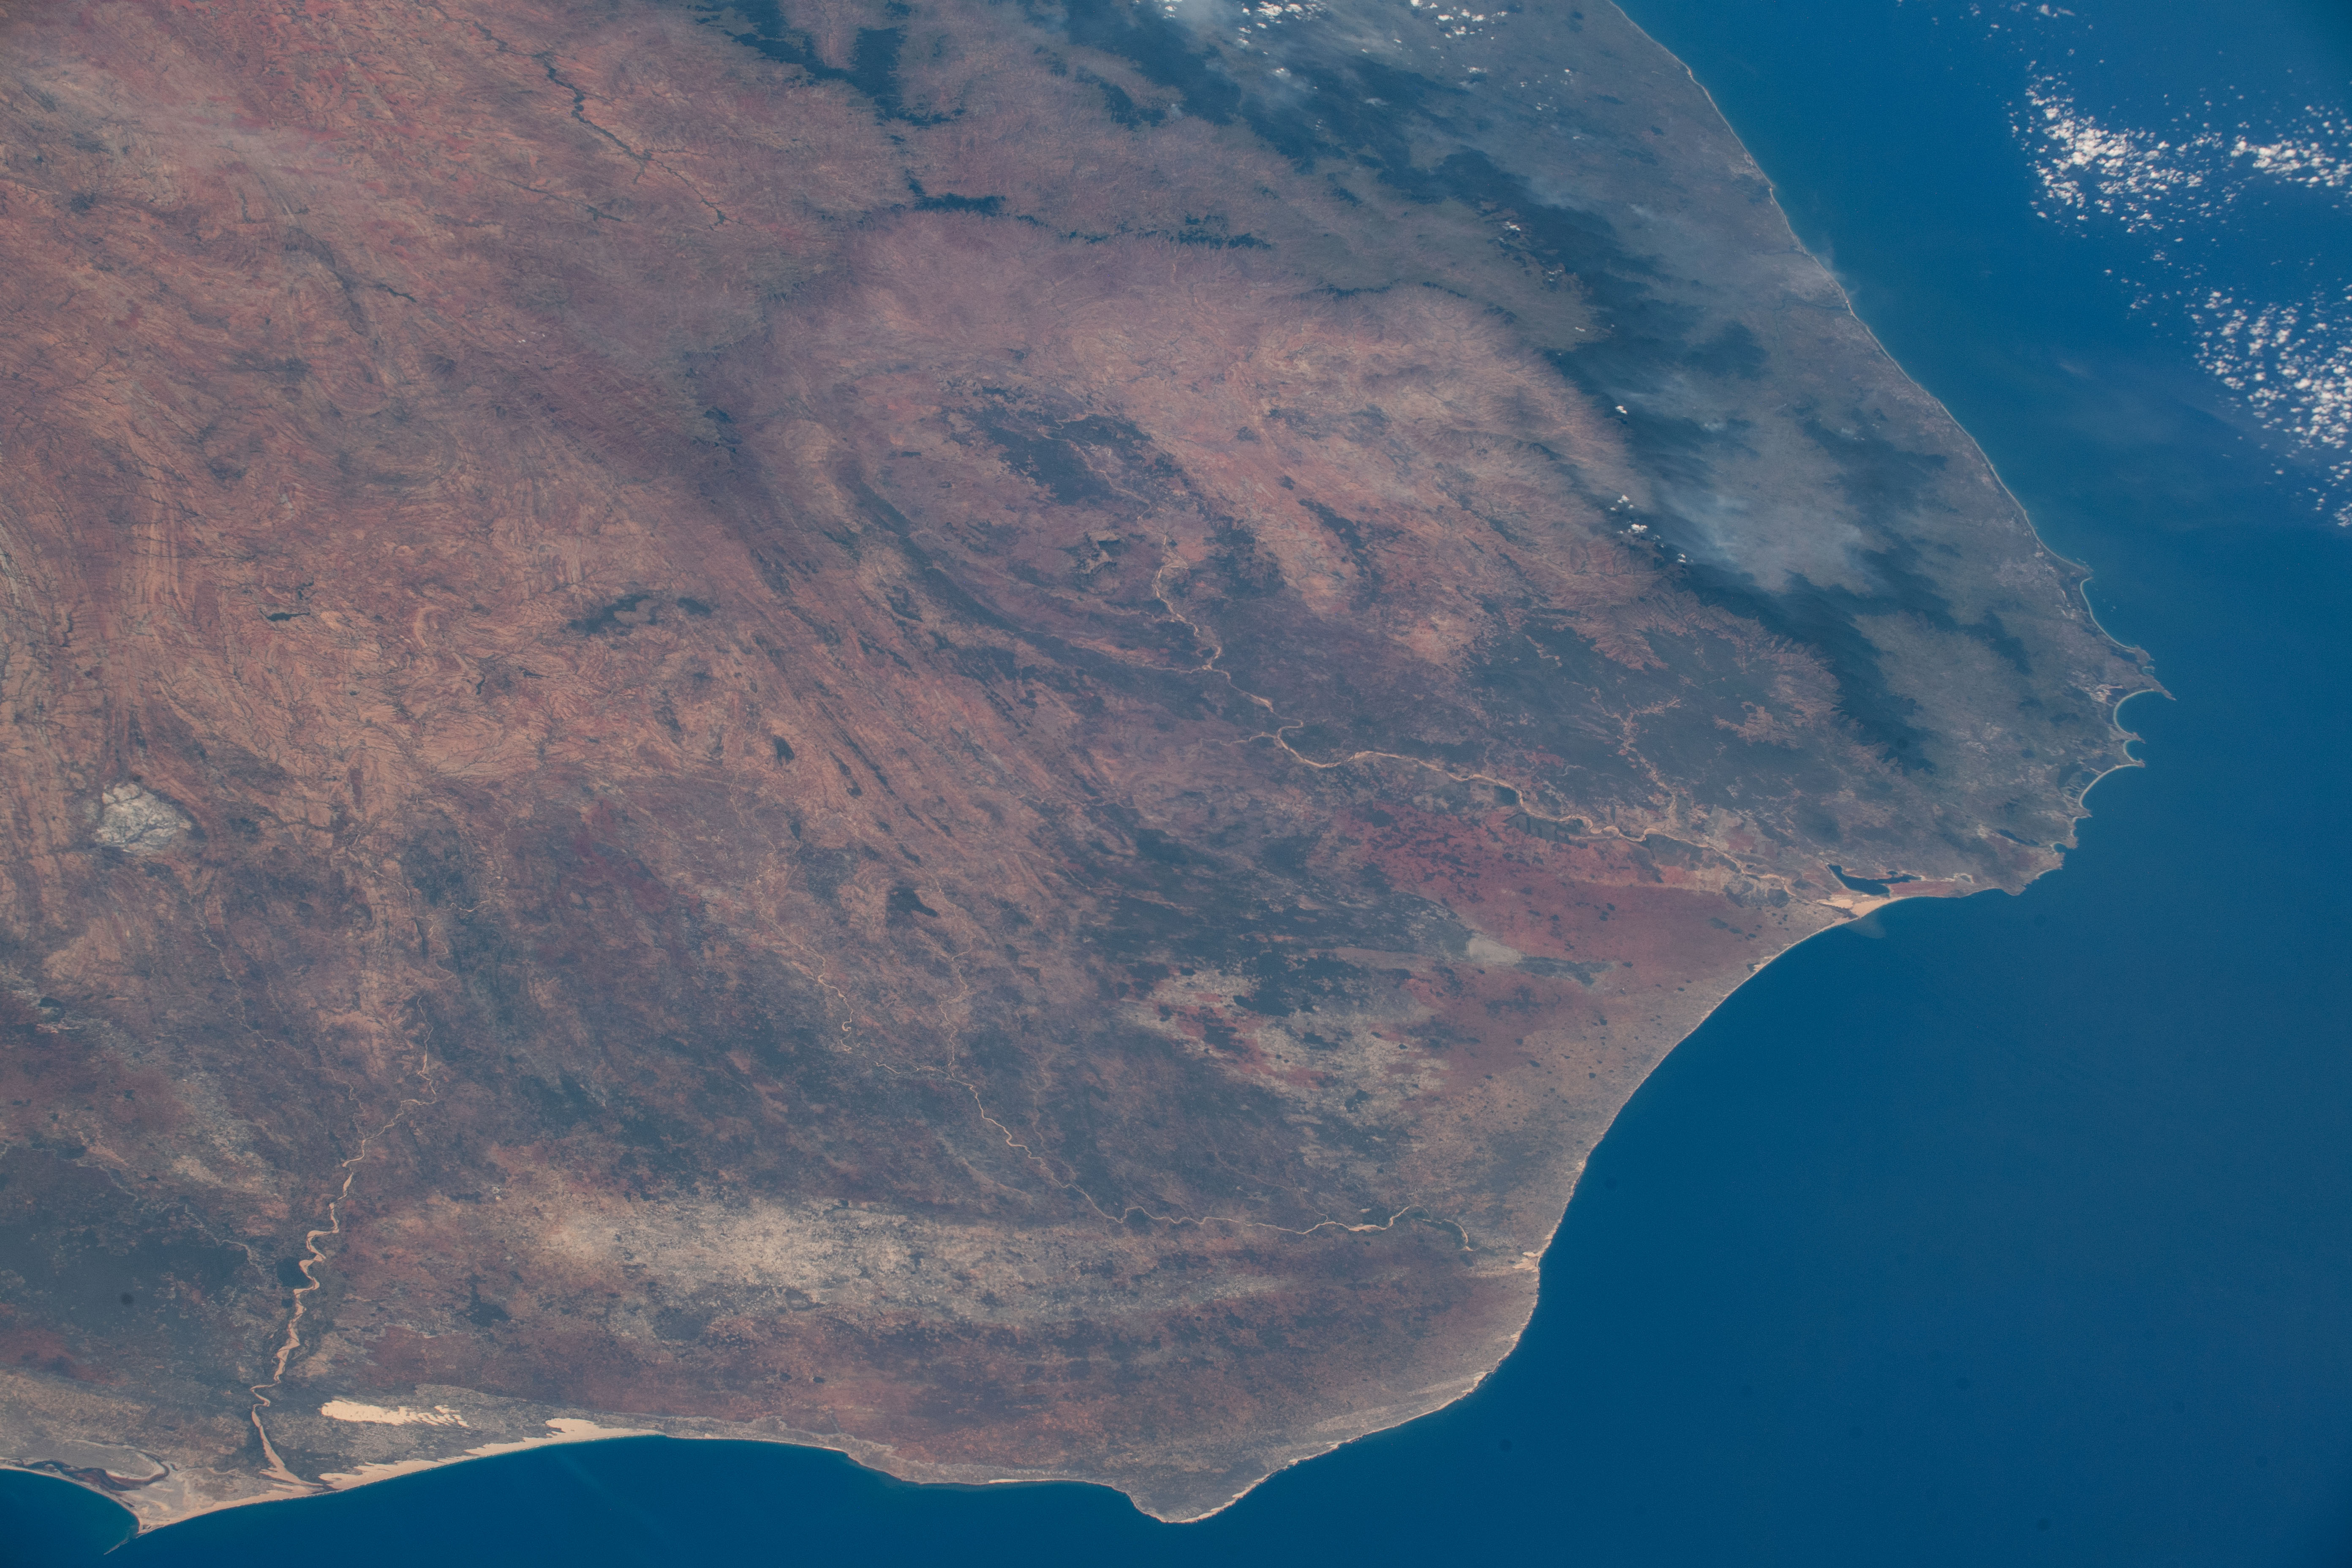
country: MADAGASCAR
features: ANDOHAHELA NATIONAL PARK, MENARANDRA
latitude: -24.8
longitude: 46.0
